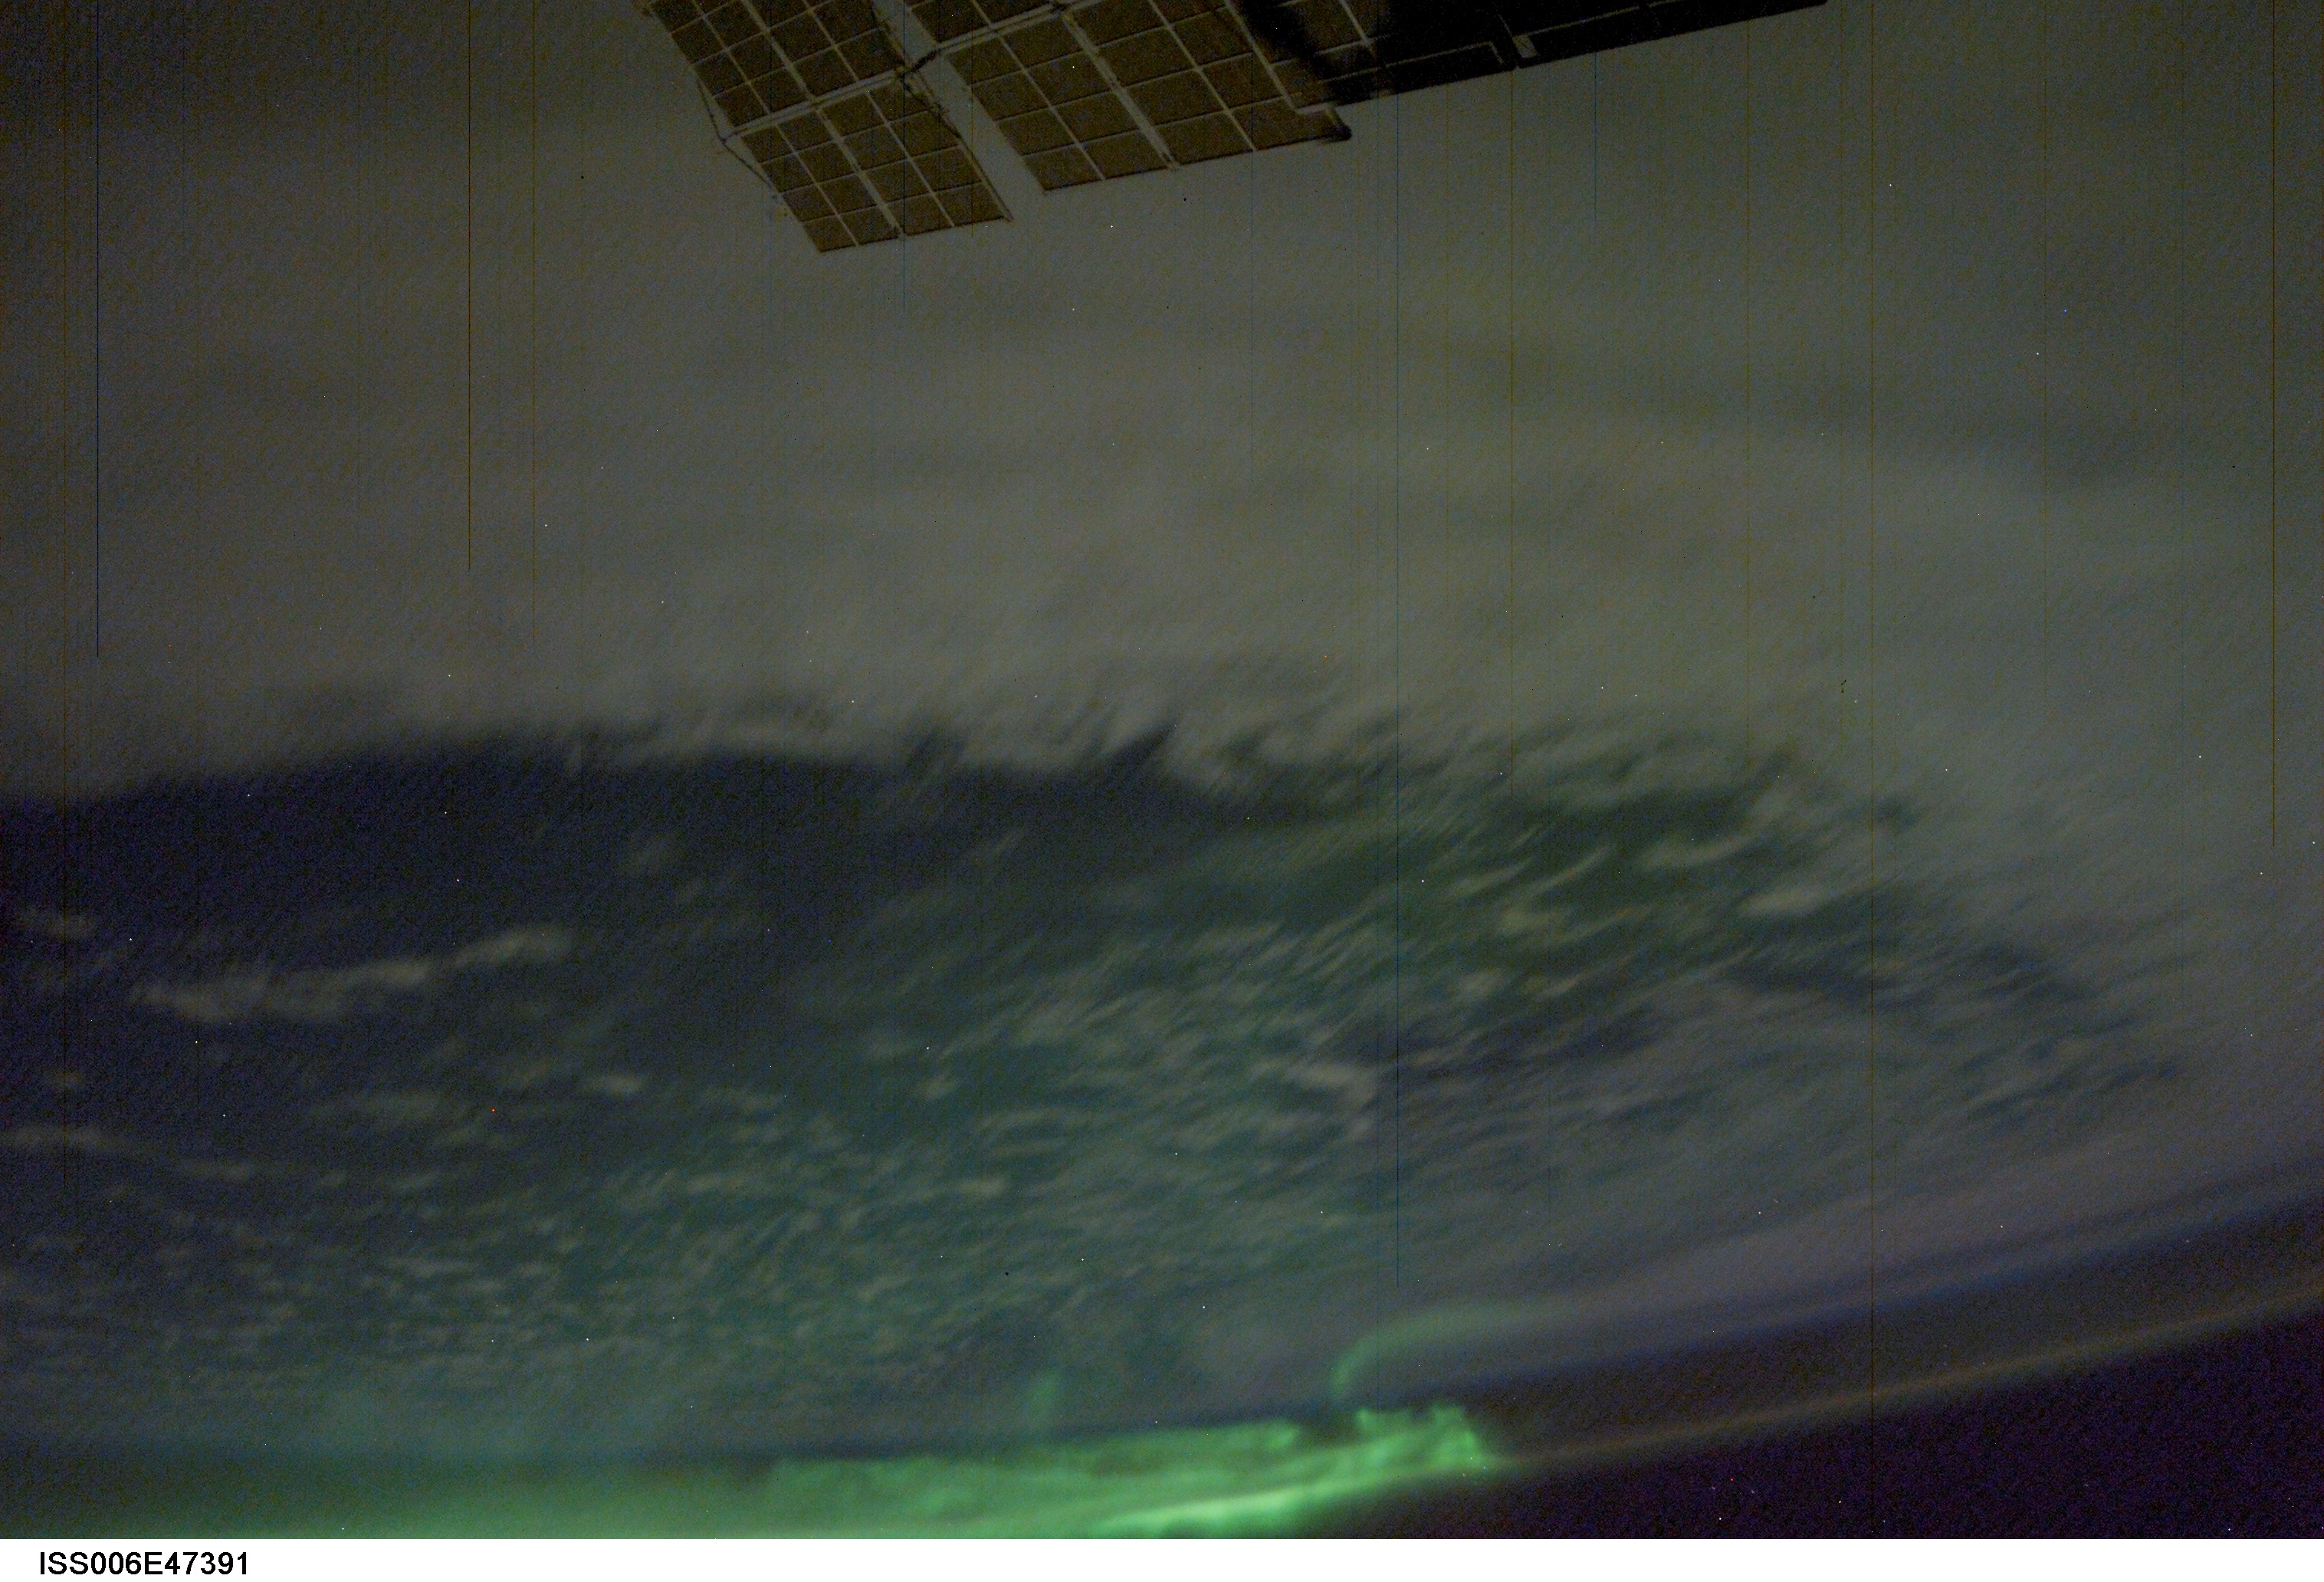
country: AURORA
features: AURORA AUSTRALIS
